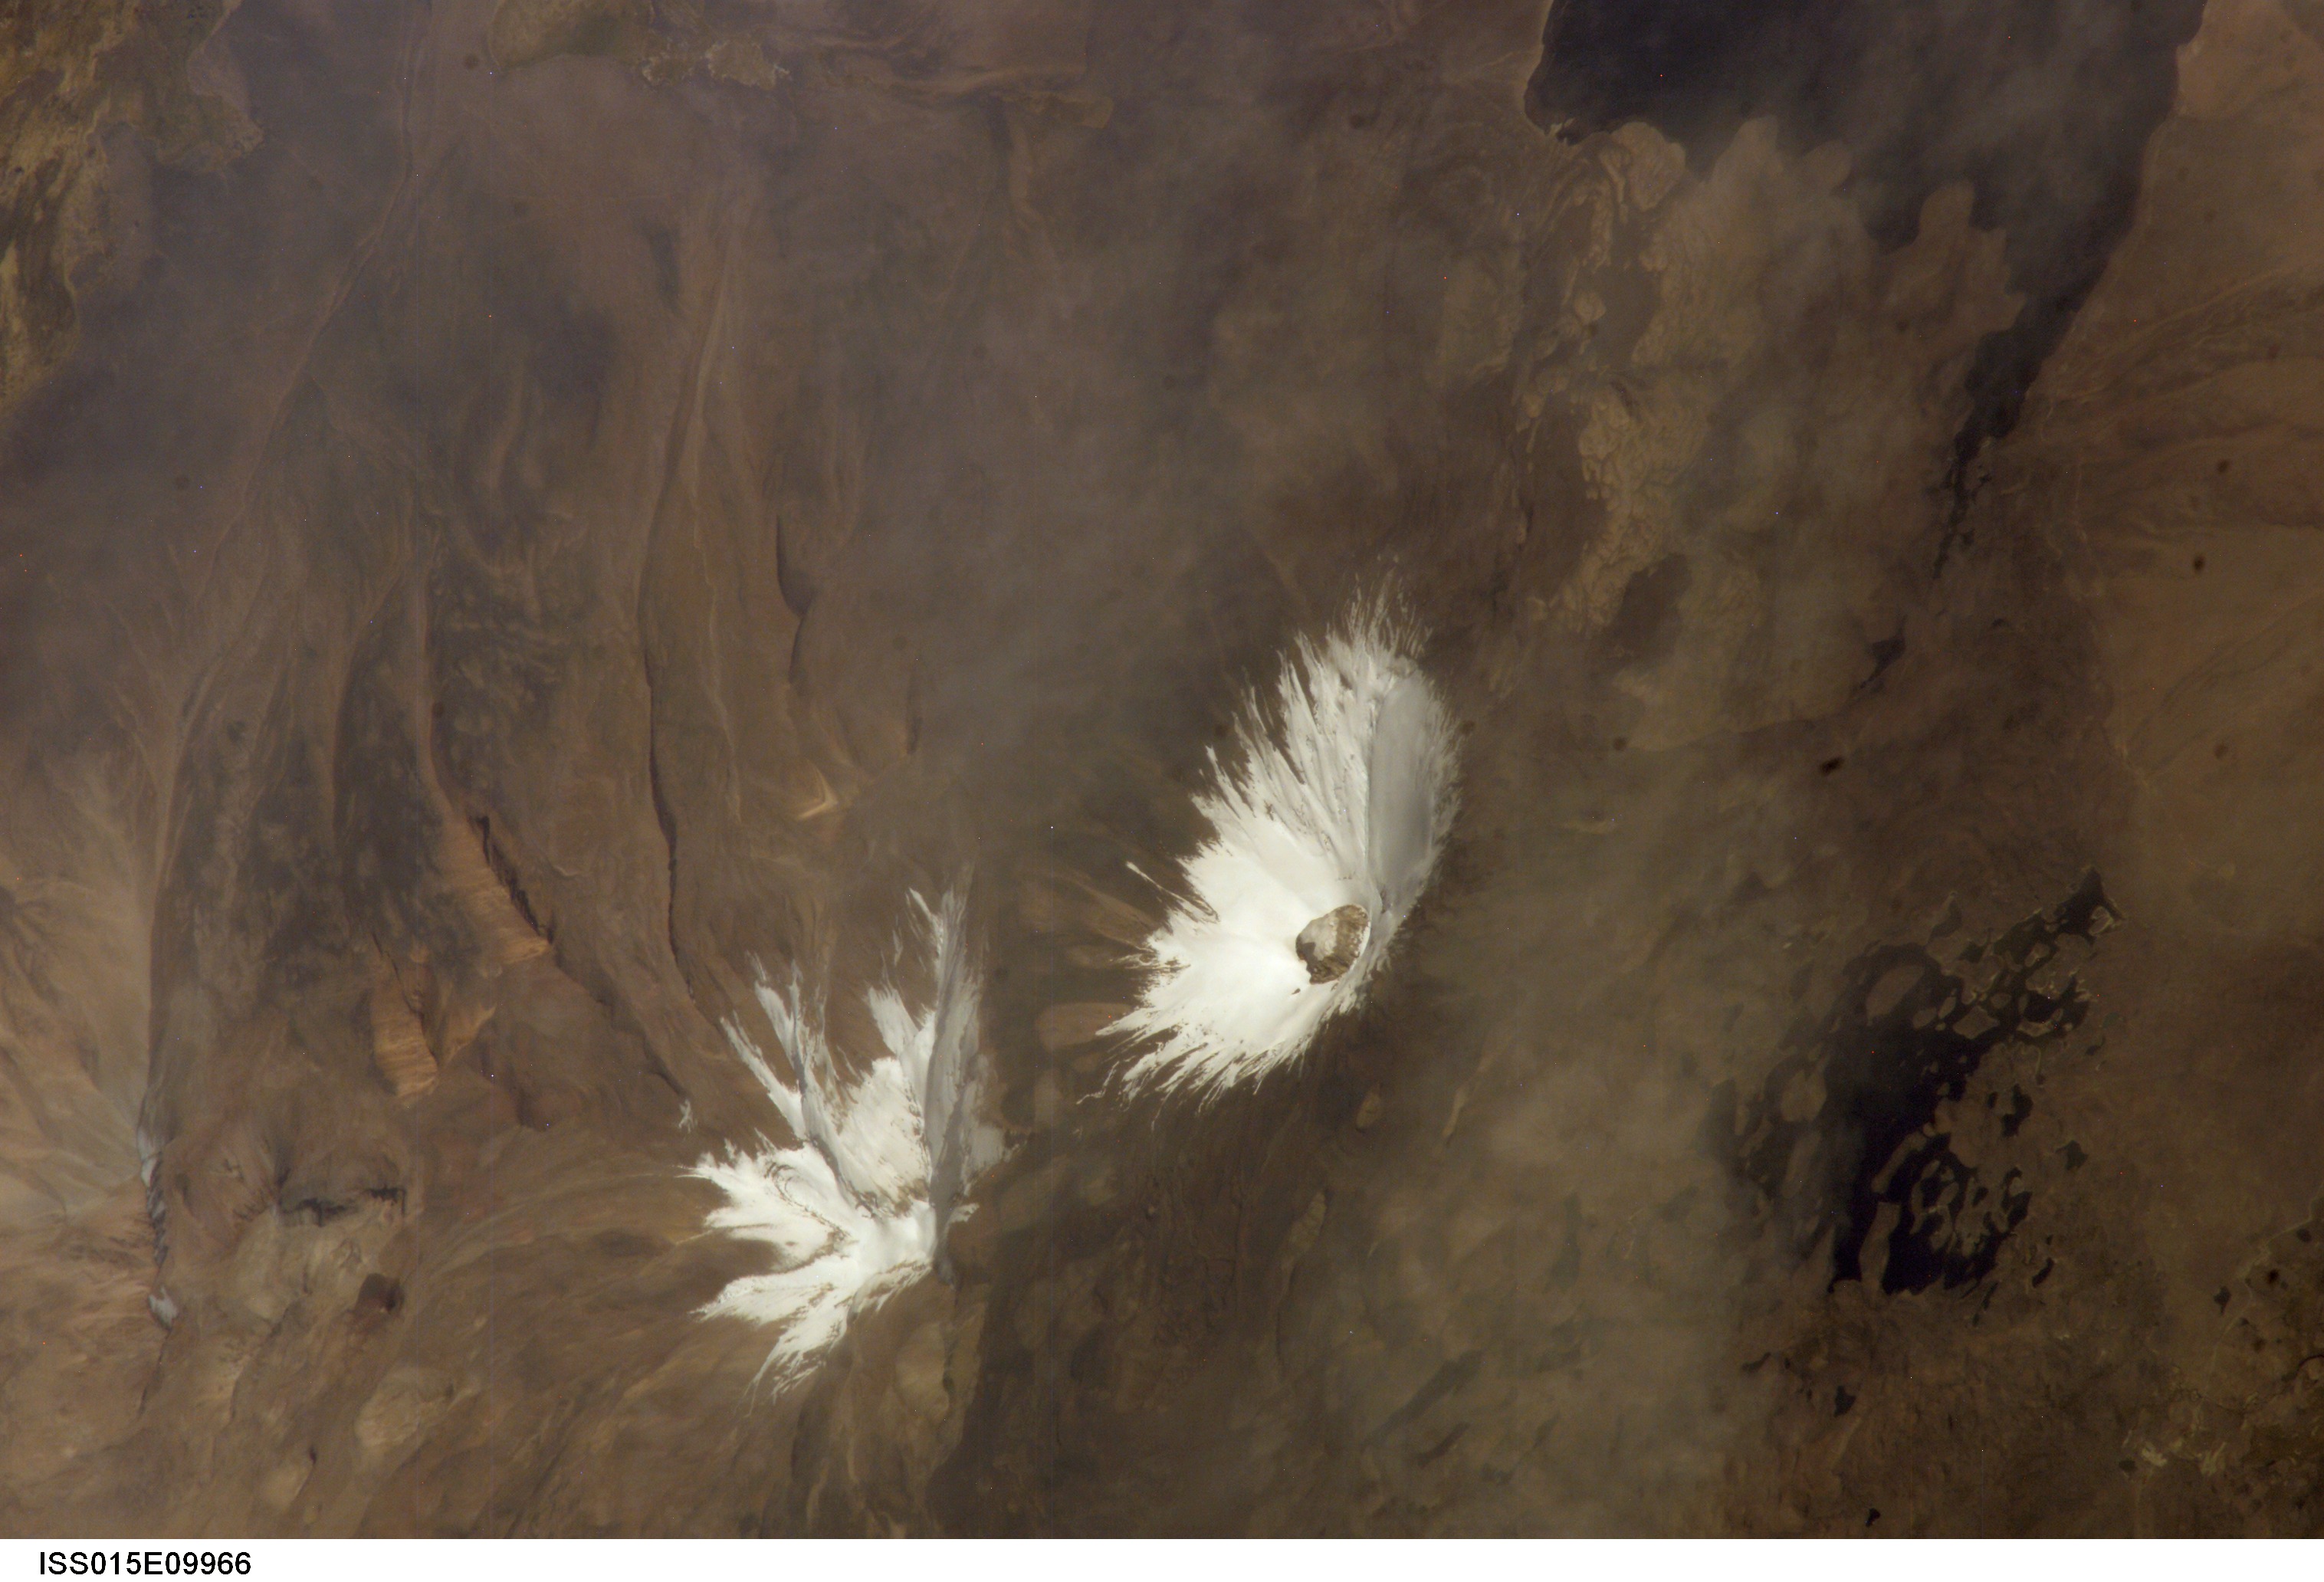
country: BOLIVIA
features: PARINACOTA VOL., POMERAPE VOL.
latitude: -18.2
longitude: -69.1
